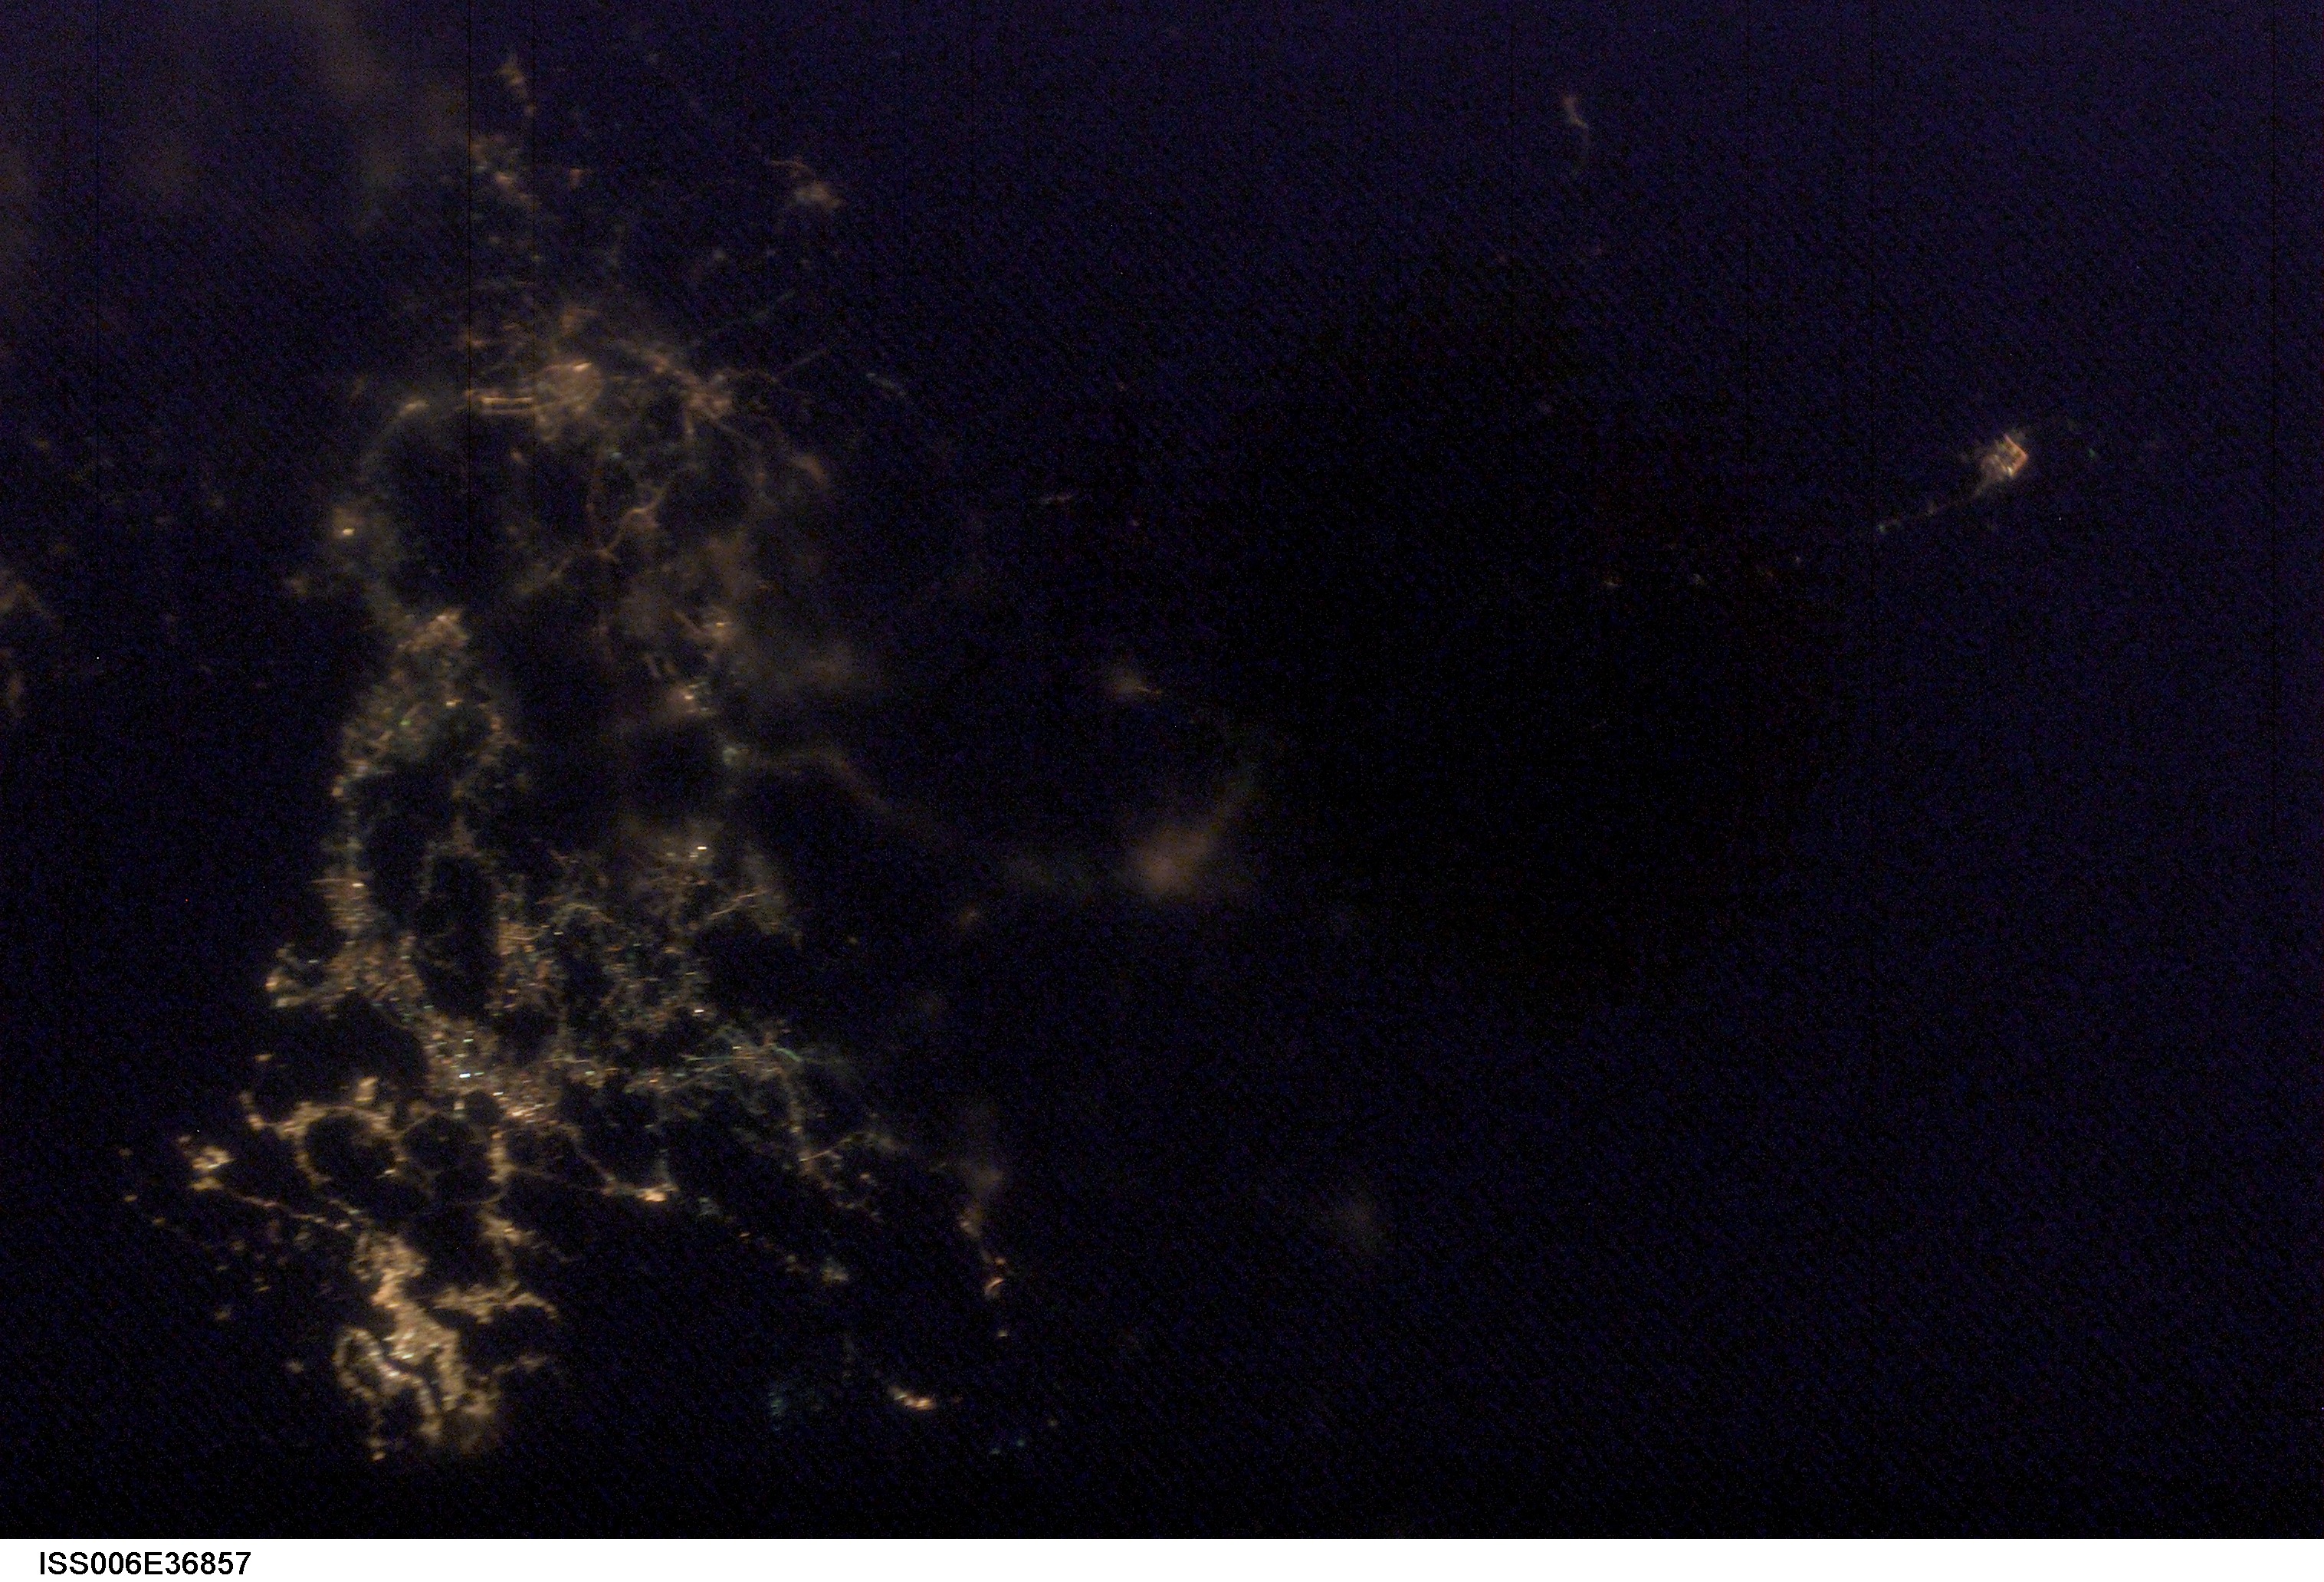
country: CHINA
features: DARK EARTHOBS, CLOUDS
